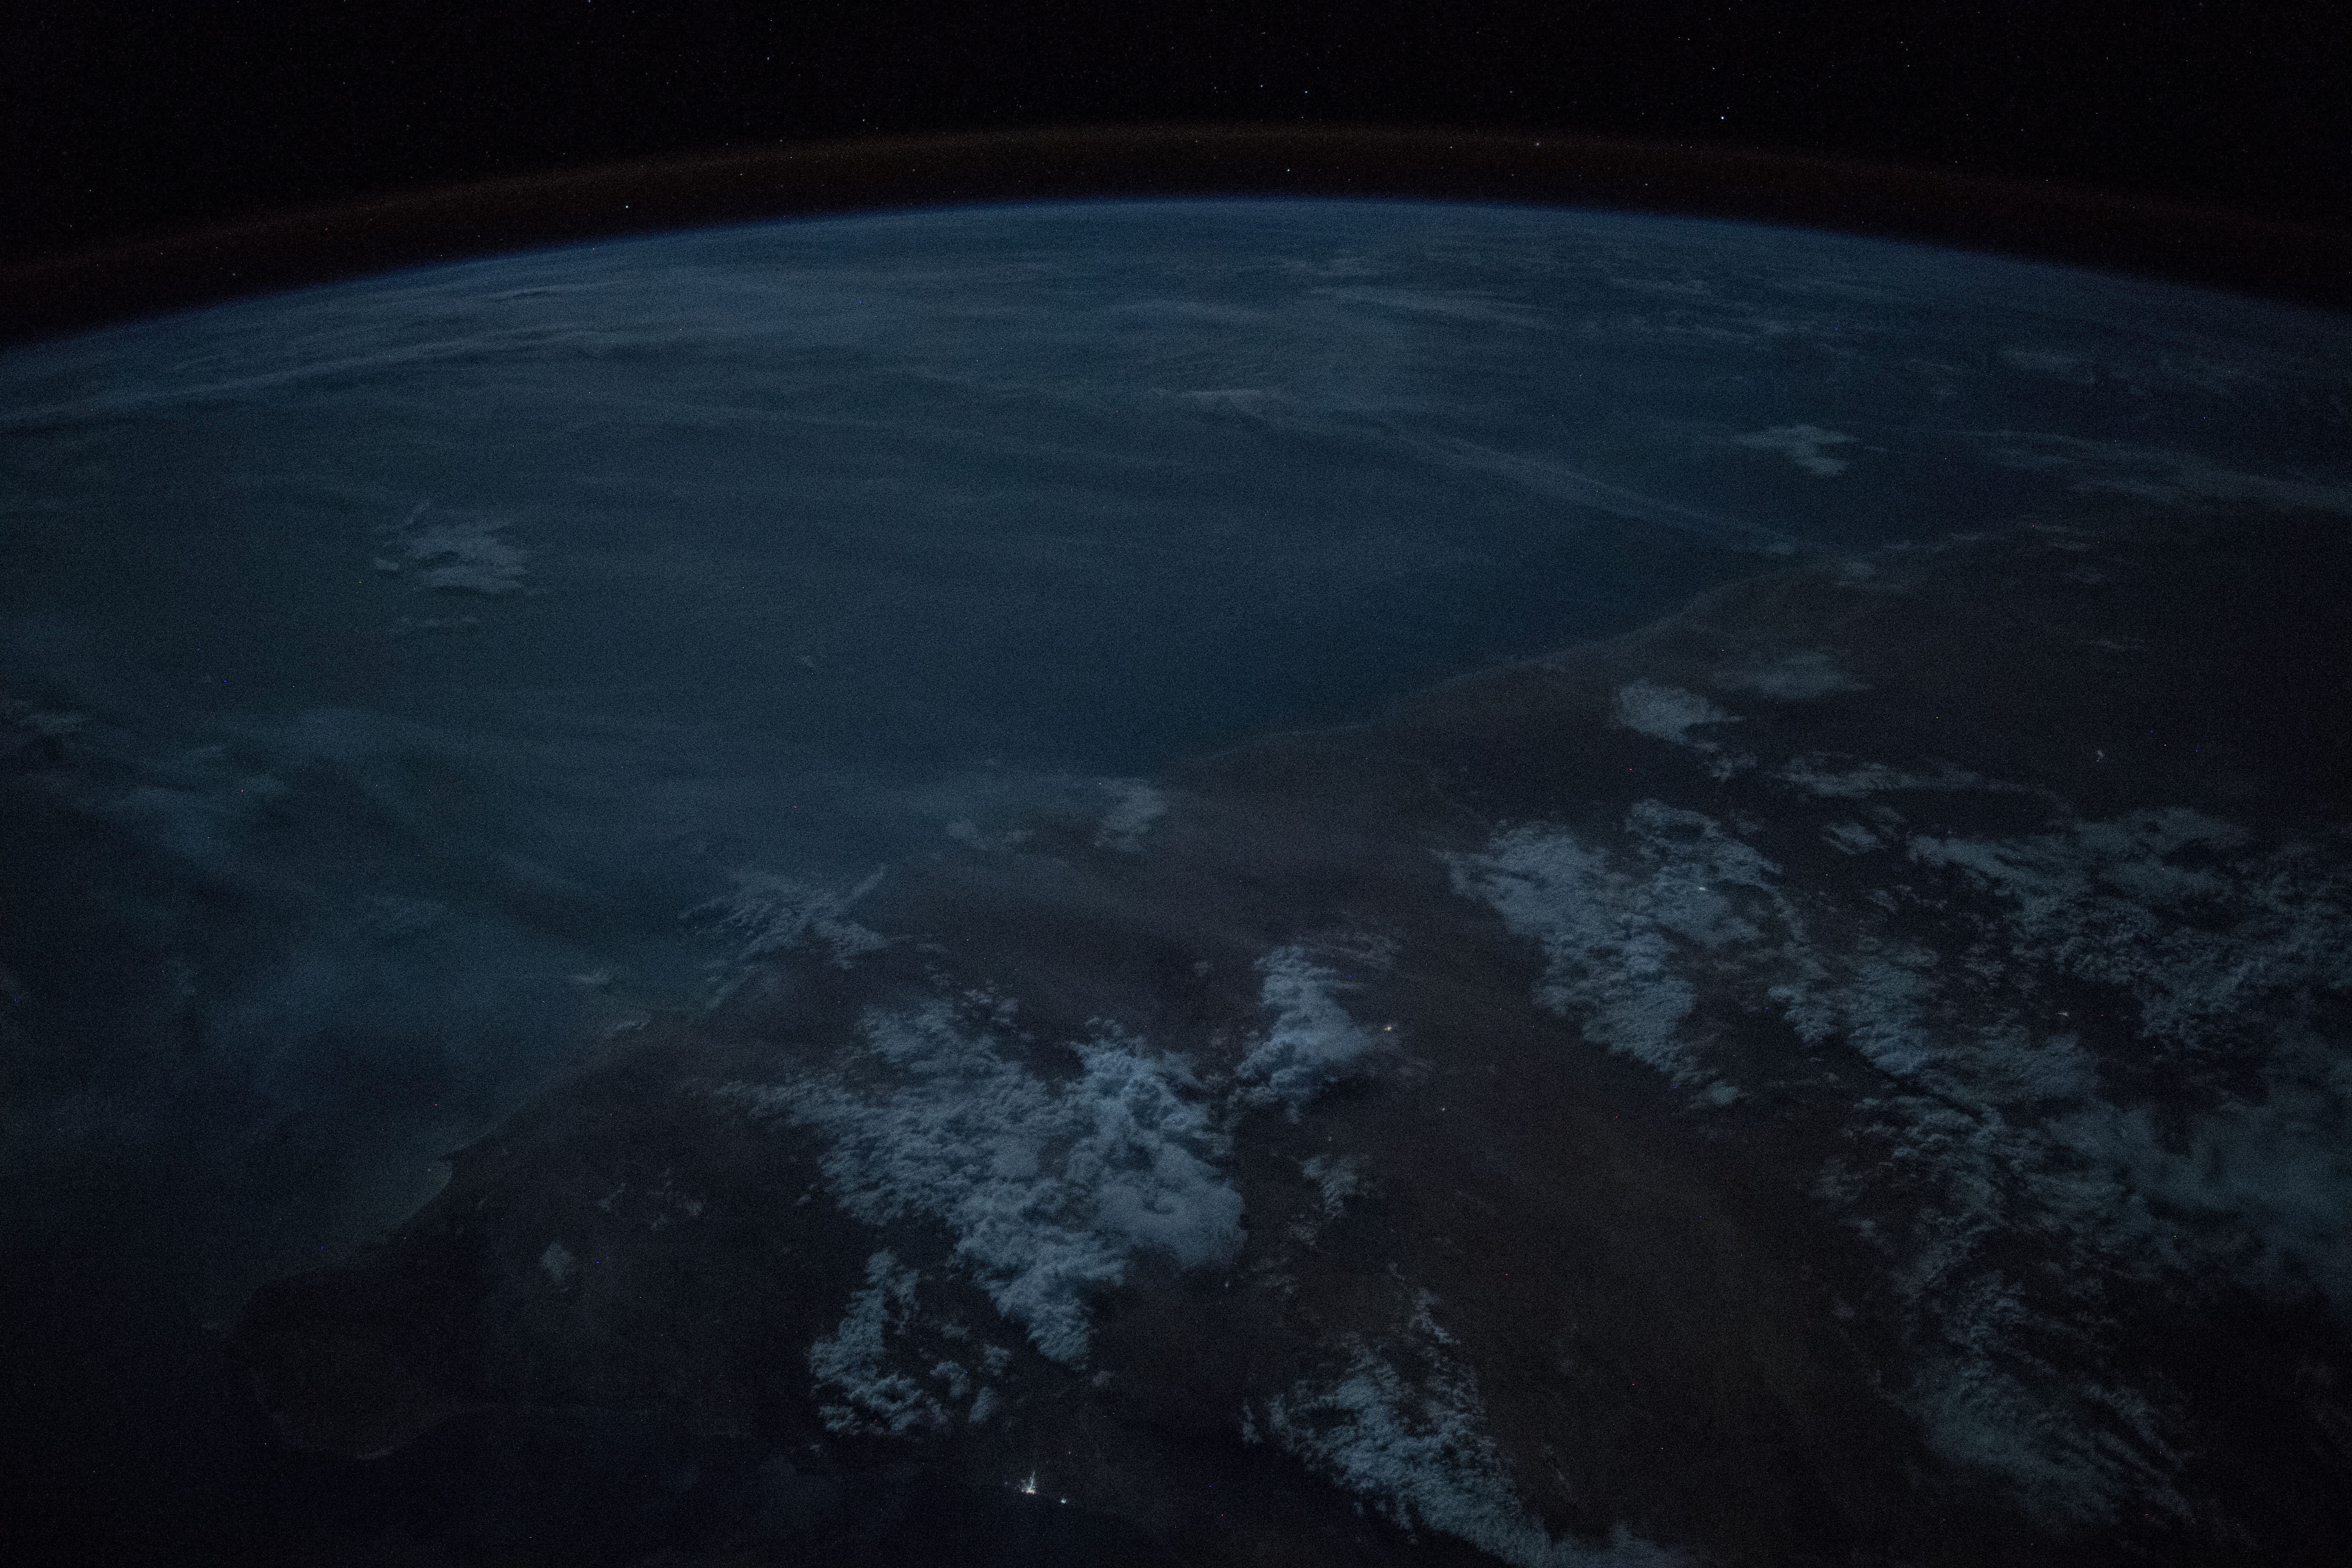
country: SOMALIA
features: GULF OF ADEN, OGO MOUNTAINS, BOSASO CITY, HAYLAN CITY, BURCO CITY, EYL CITY, NIGHT, EARTH LIMB
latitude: 8.2
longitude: 49.8
